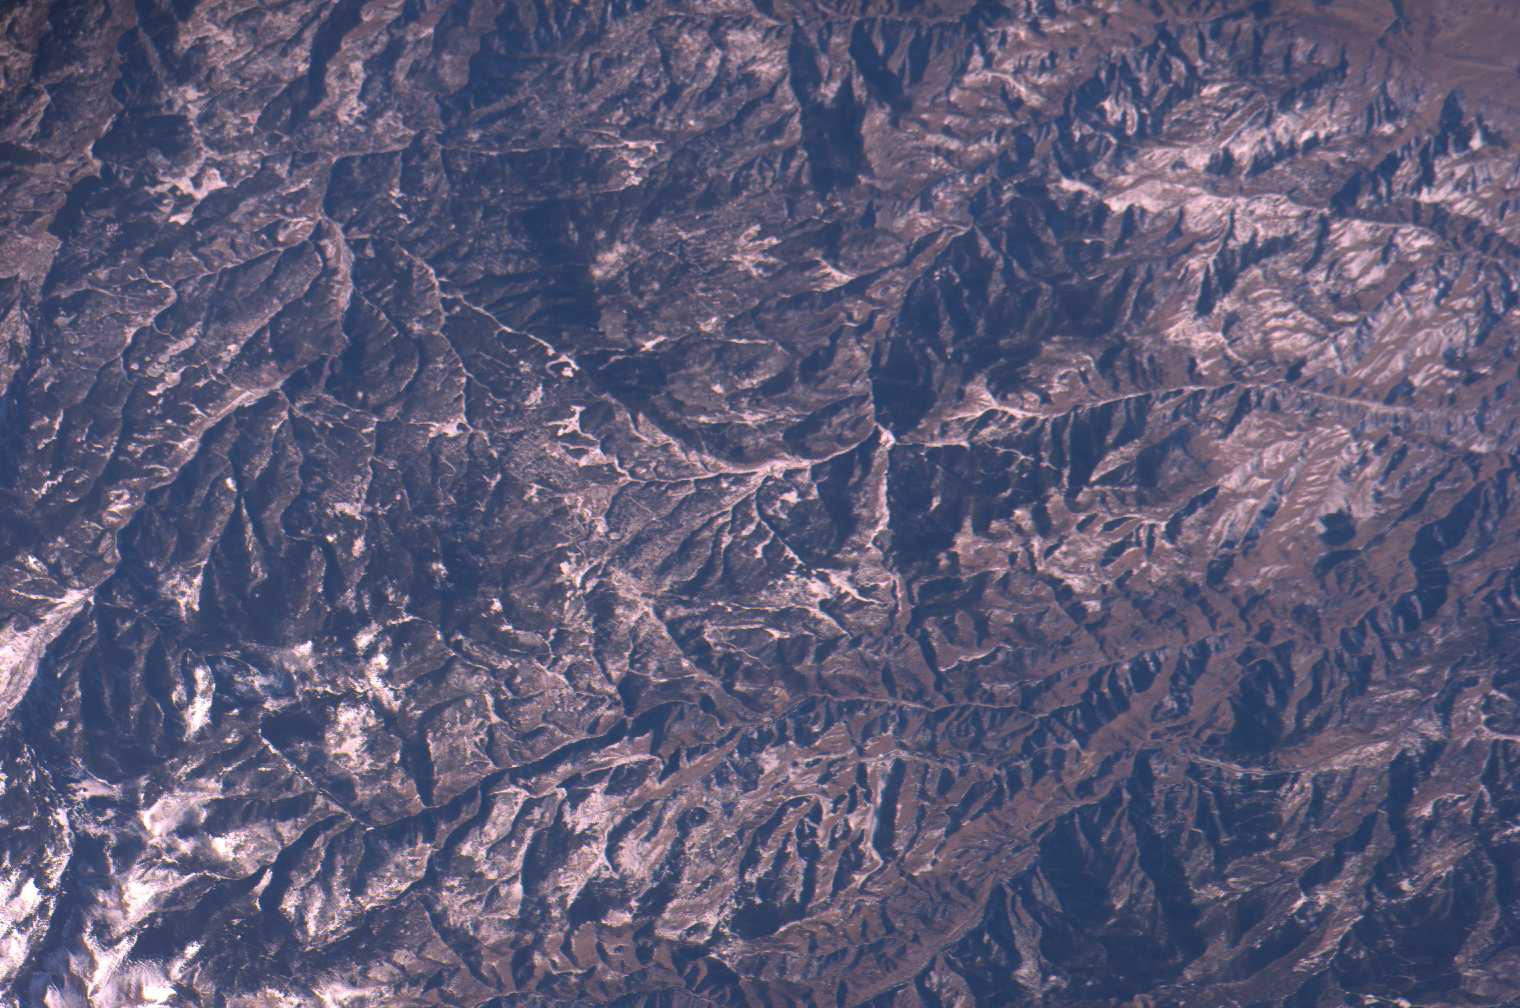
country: USA-COLORADO
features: IDAHO SPRINGS, ROCKY MOUNTAINS
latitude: 39.9
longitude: -105.5
